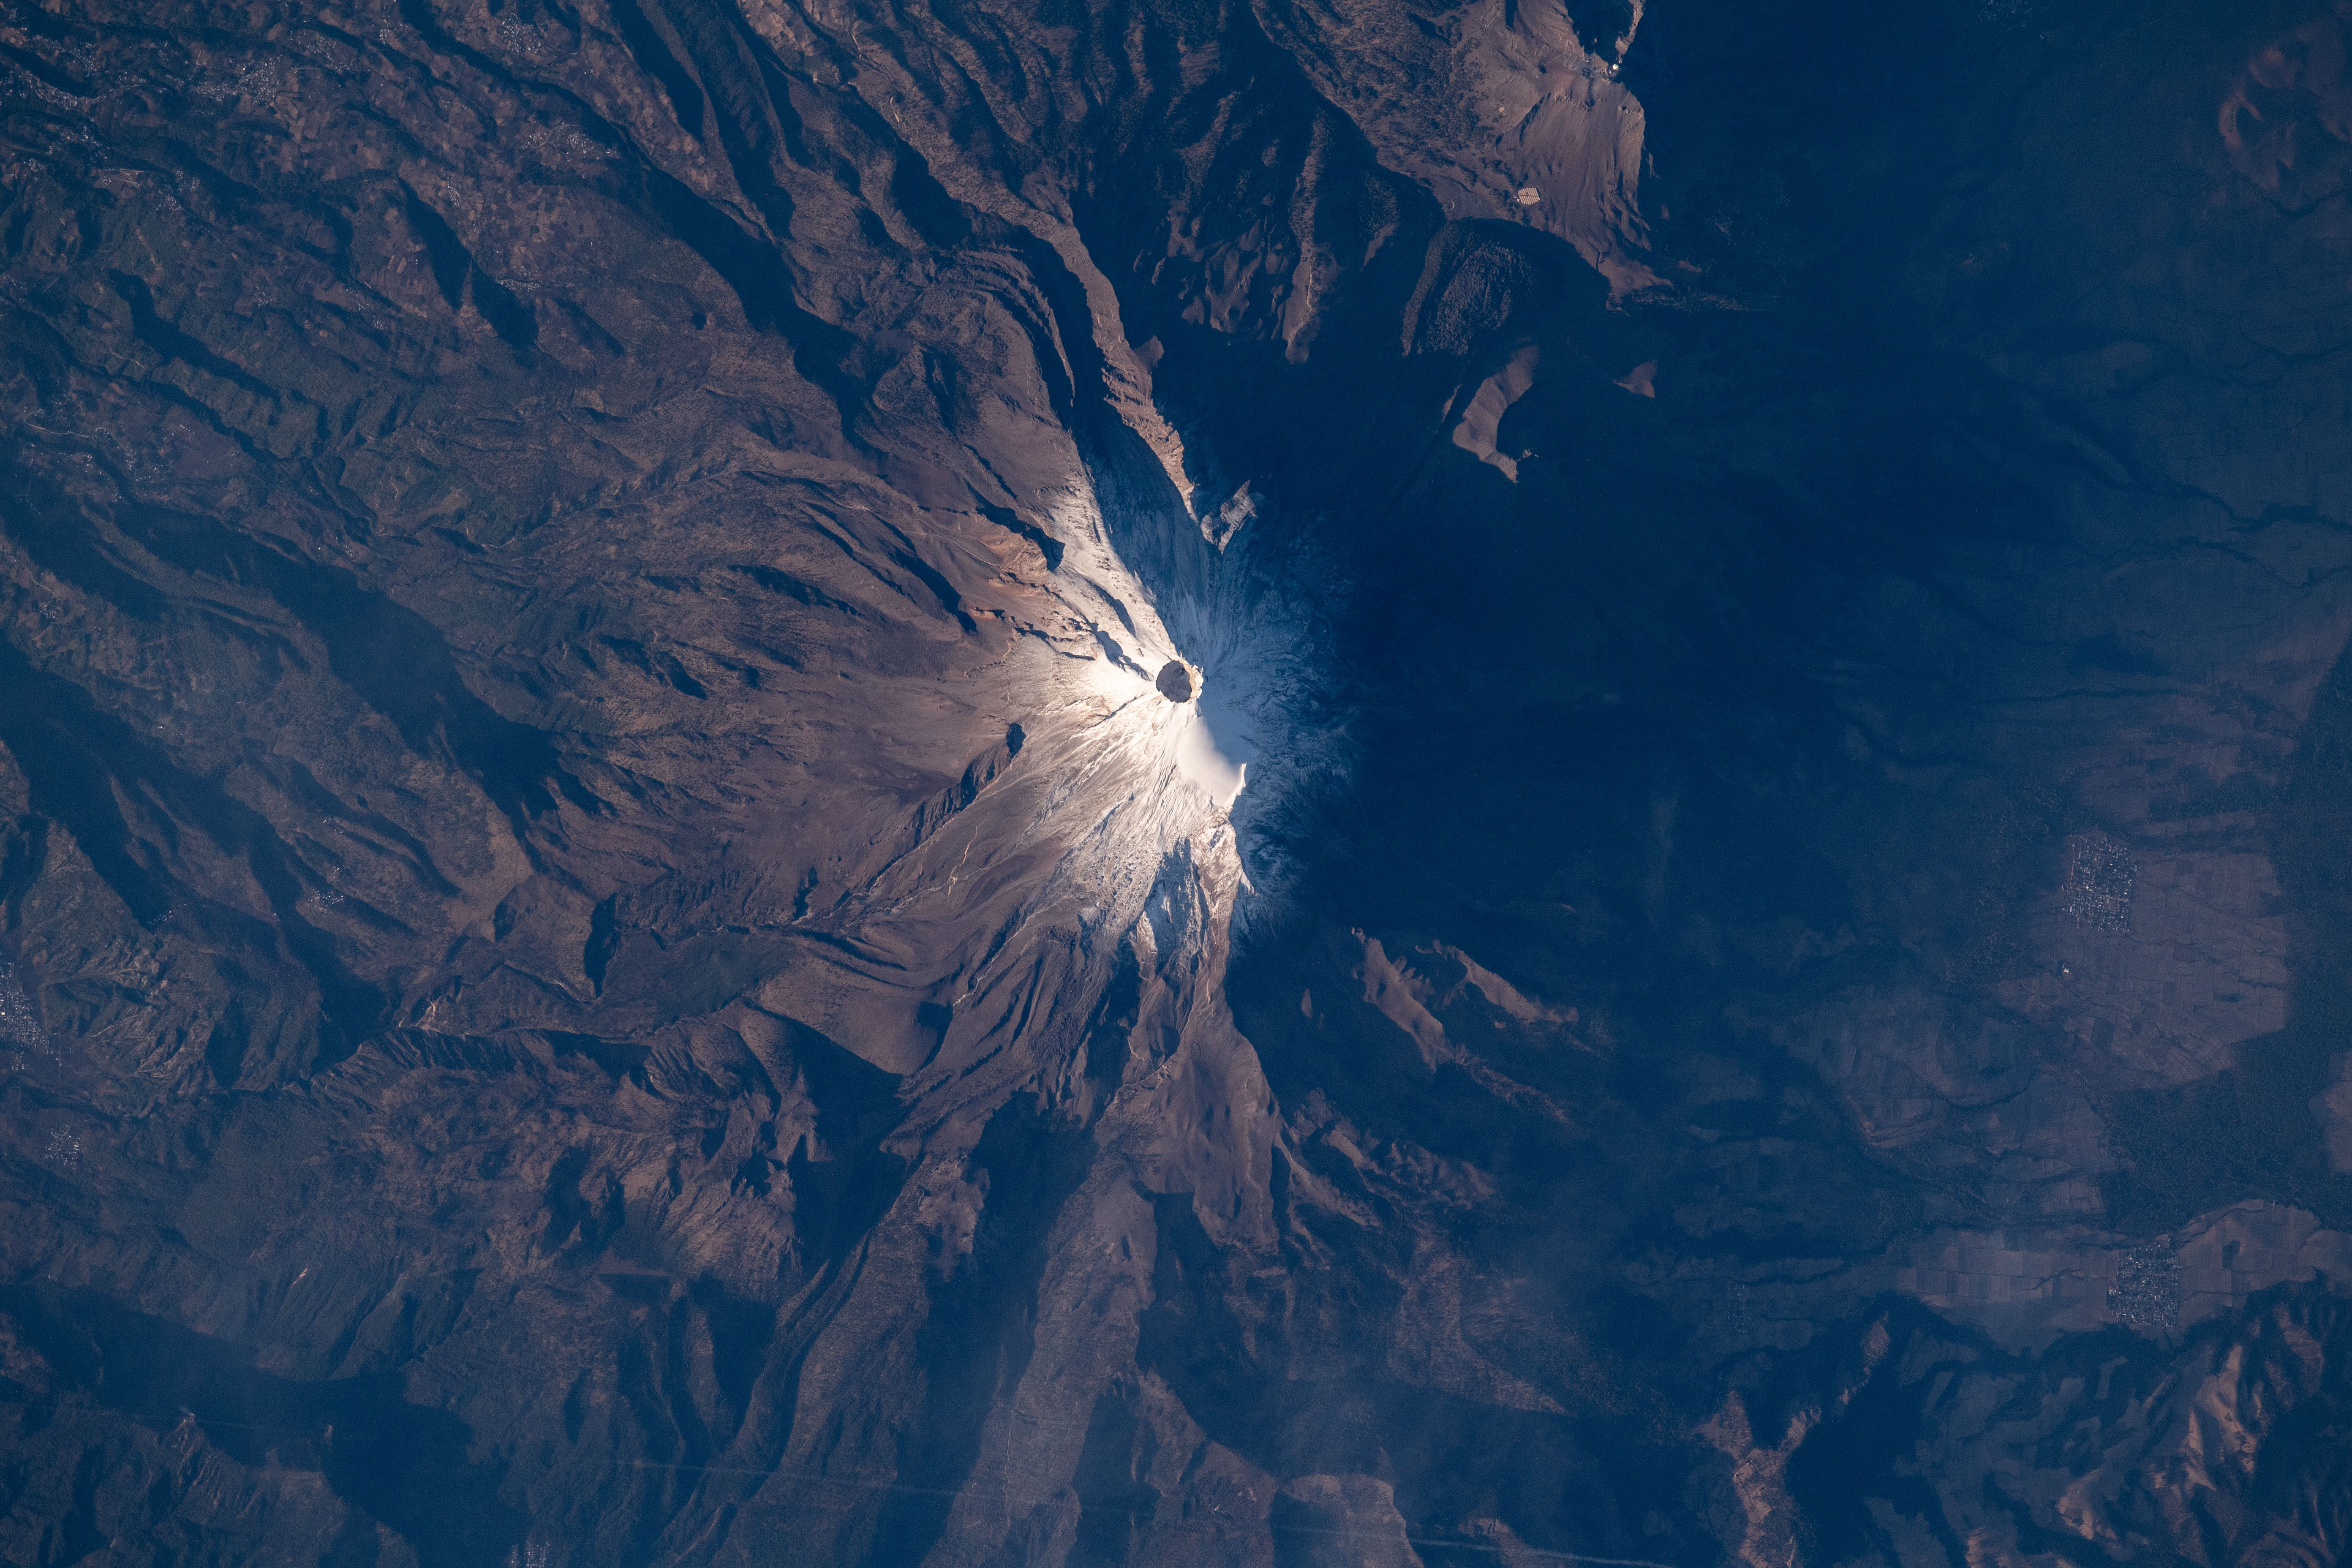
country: MEXICO
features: SNOW, VEGETATION, CITLALTEPETL, PARQUE NACIONAL PICO DE ORIZABA
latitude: 19.0
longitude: -97.3
